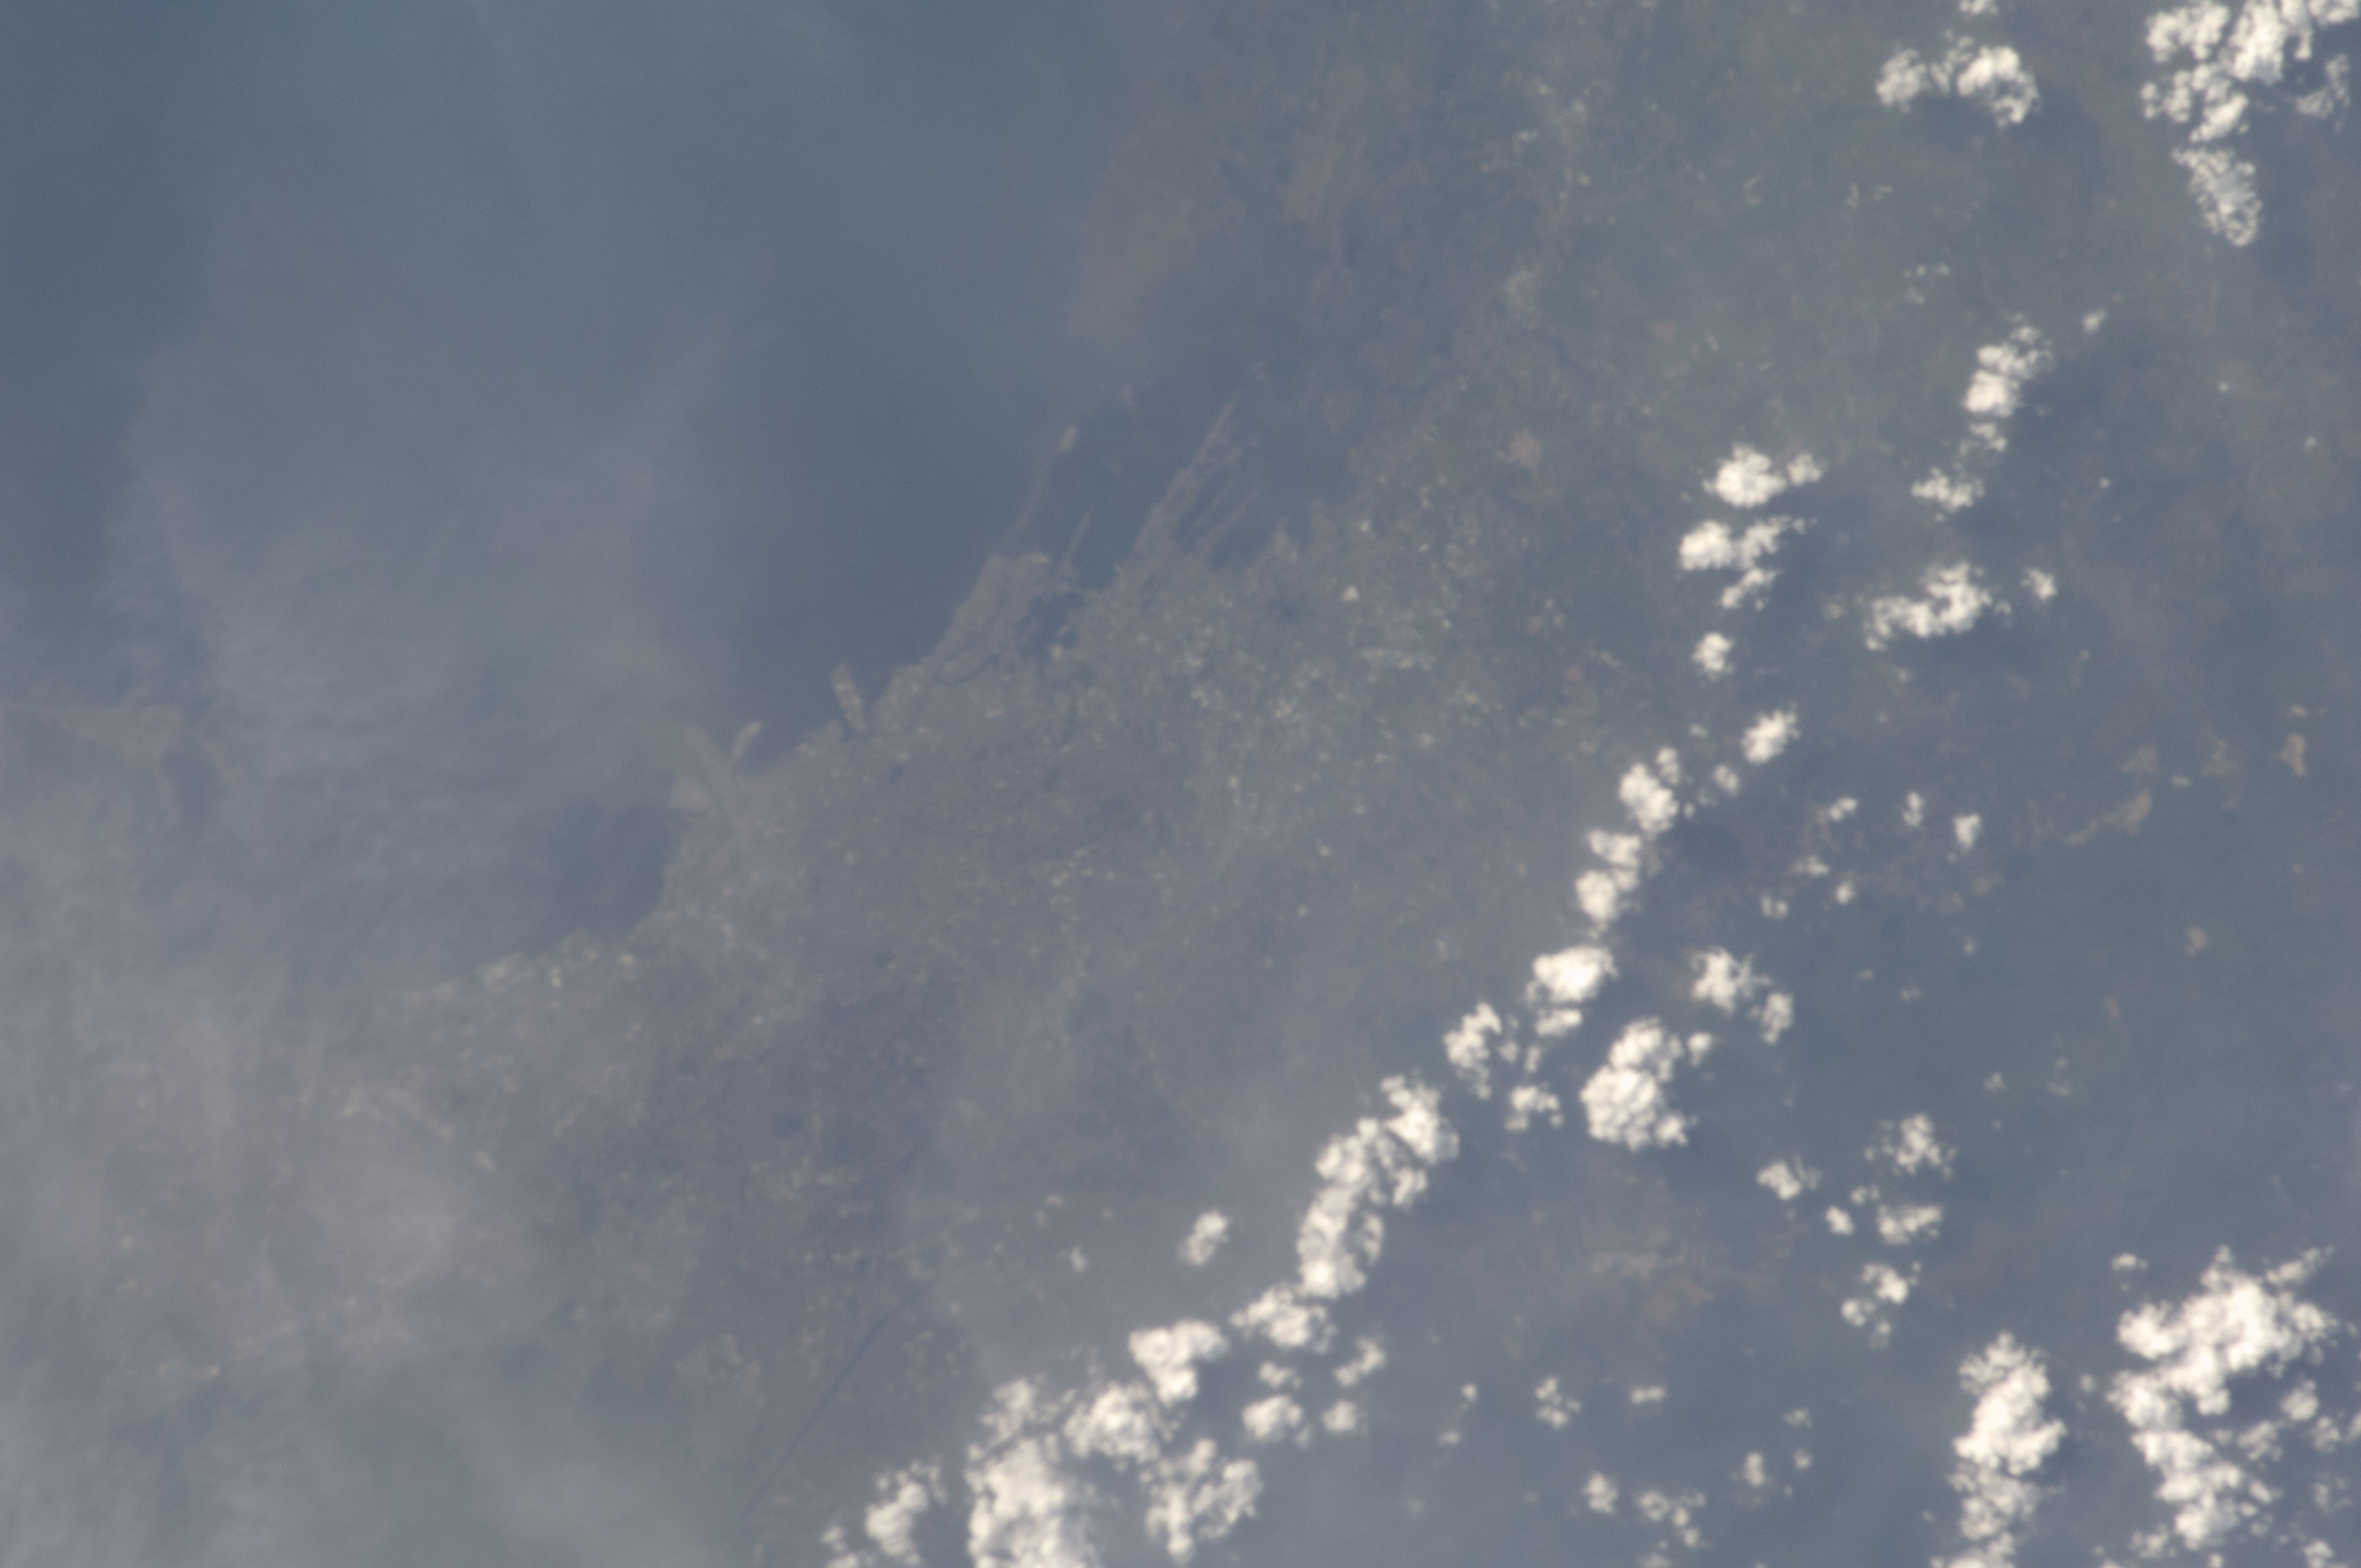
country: PHILIPPINES
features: MANILA BAY, HAZE, MANILA, SHIP PORTS
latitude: 14.6
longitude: 121.0
